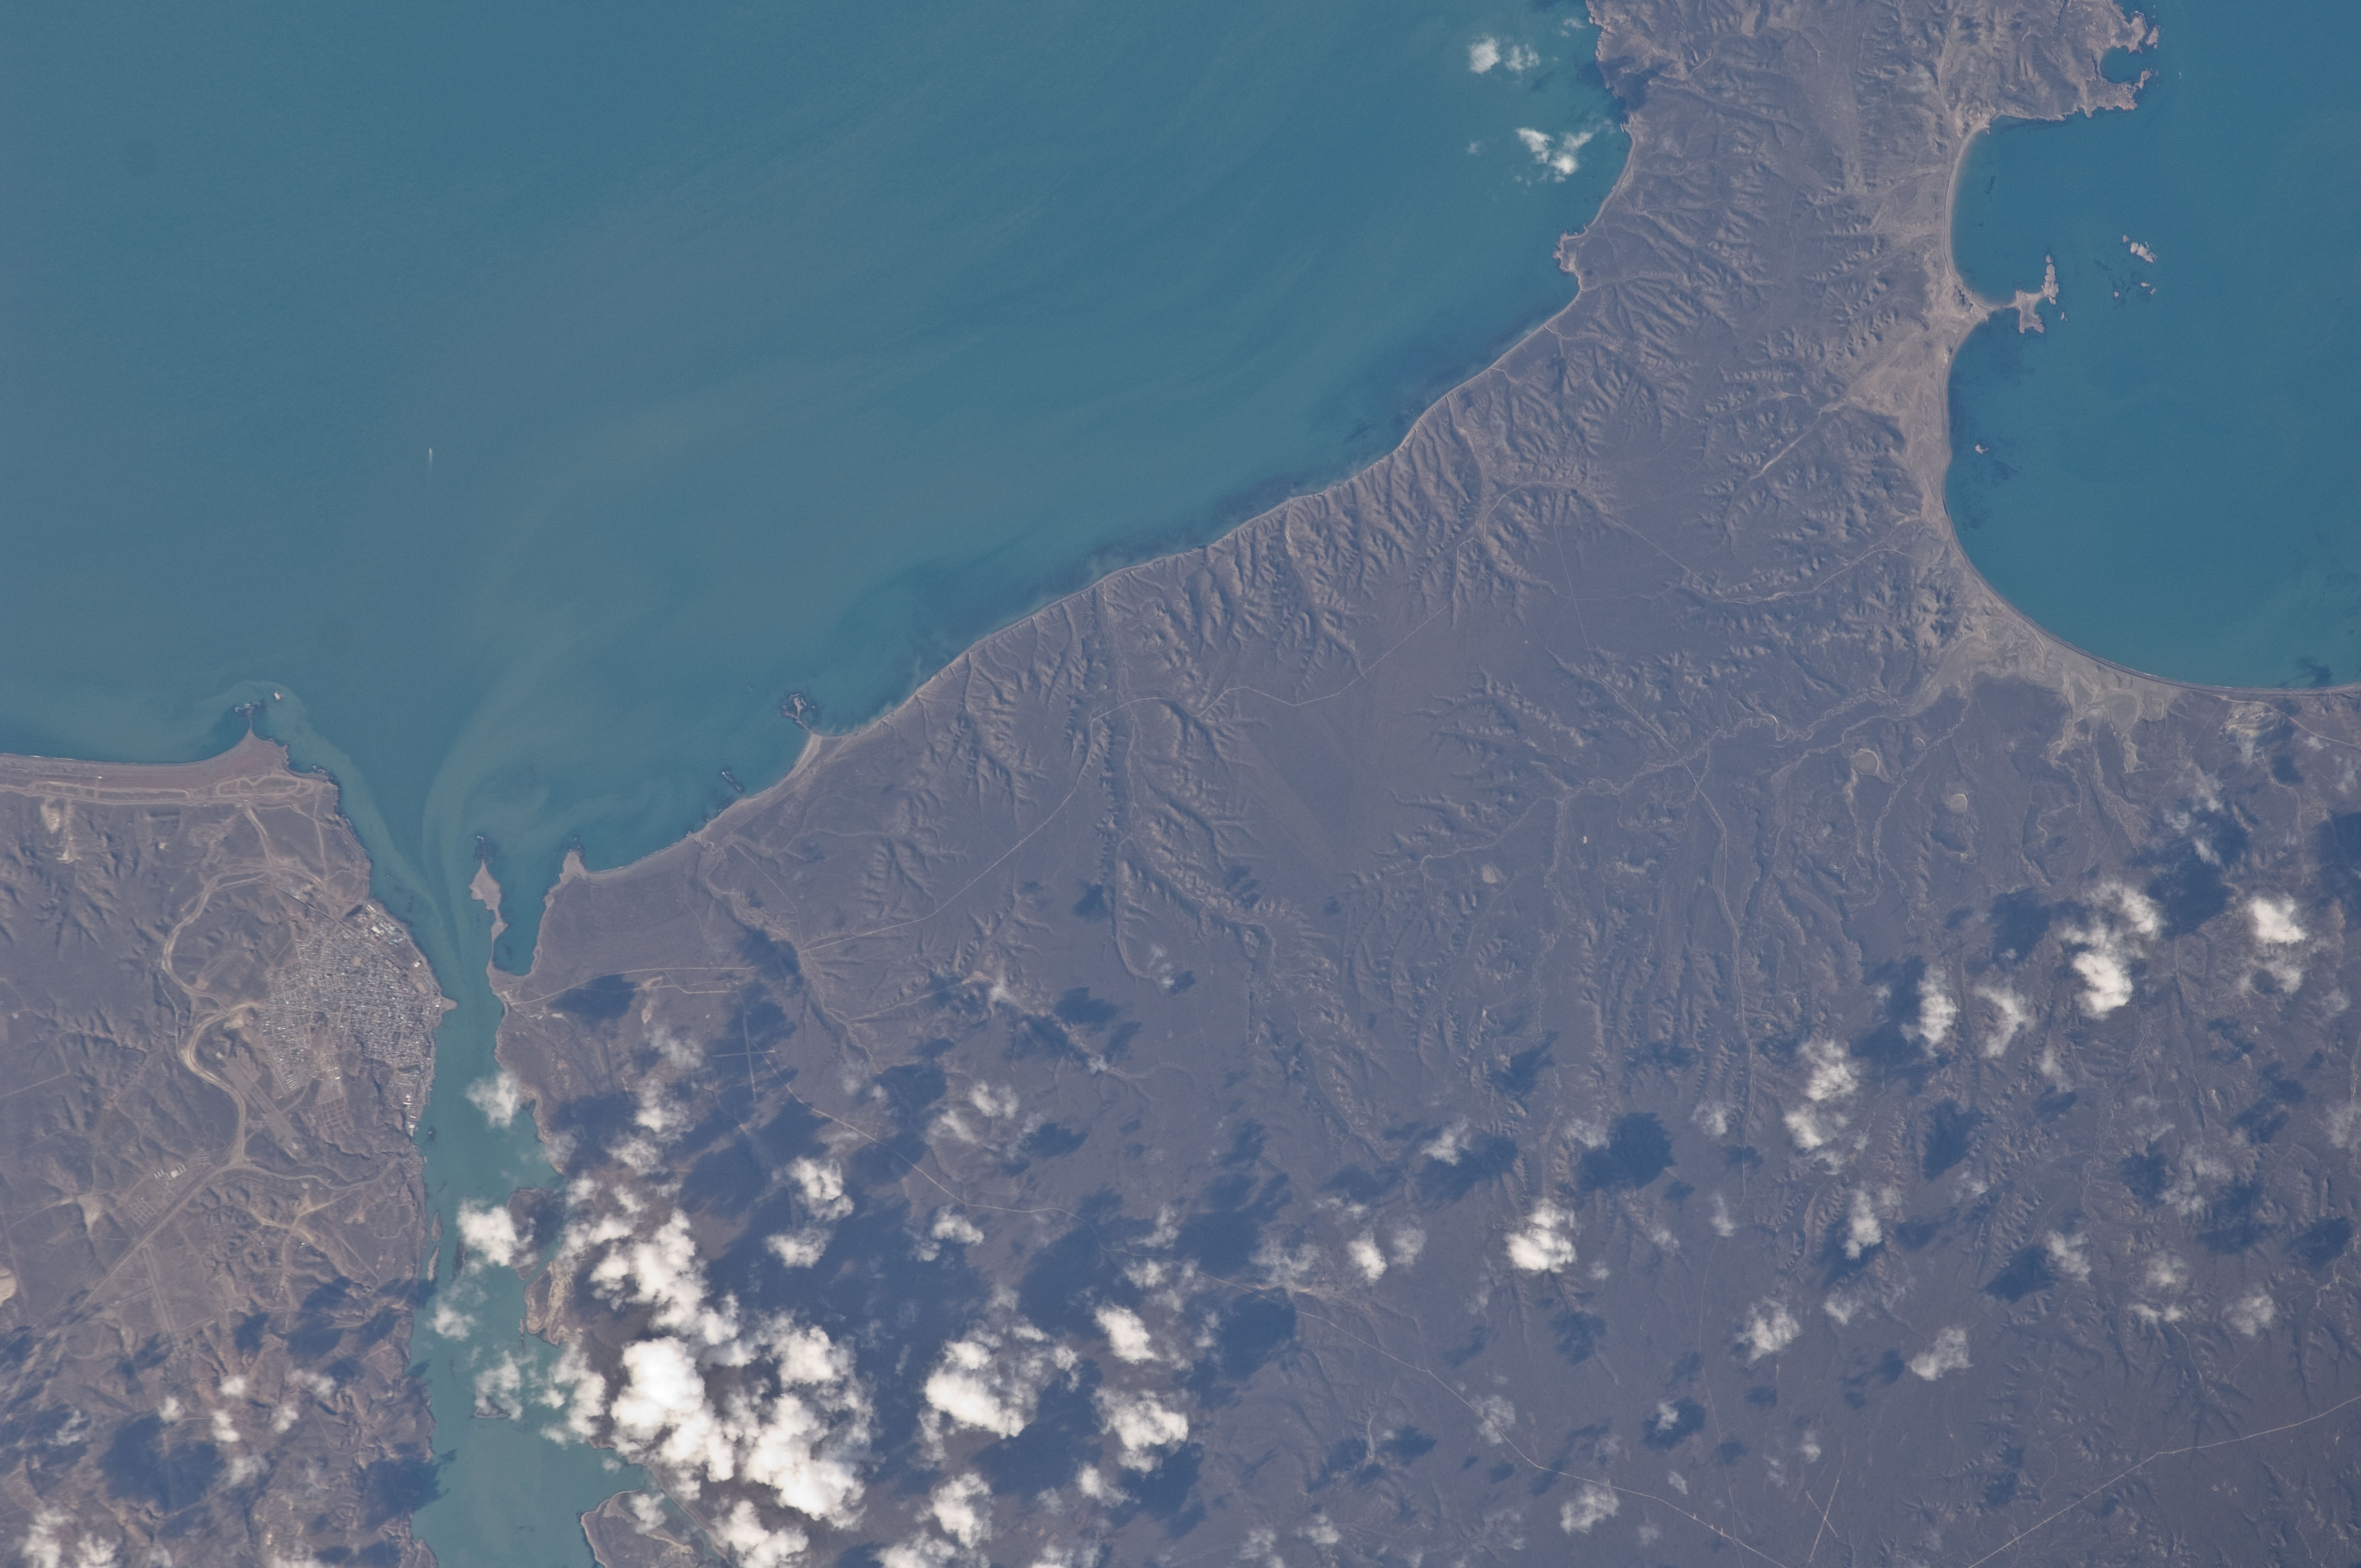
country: ARGENTINA
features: R. DESEADO, PUERTO DESEADO, L. DULCE
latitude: -47.8
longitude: -65.9
